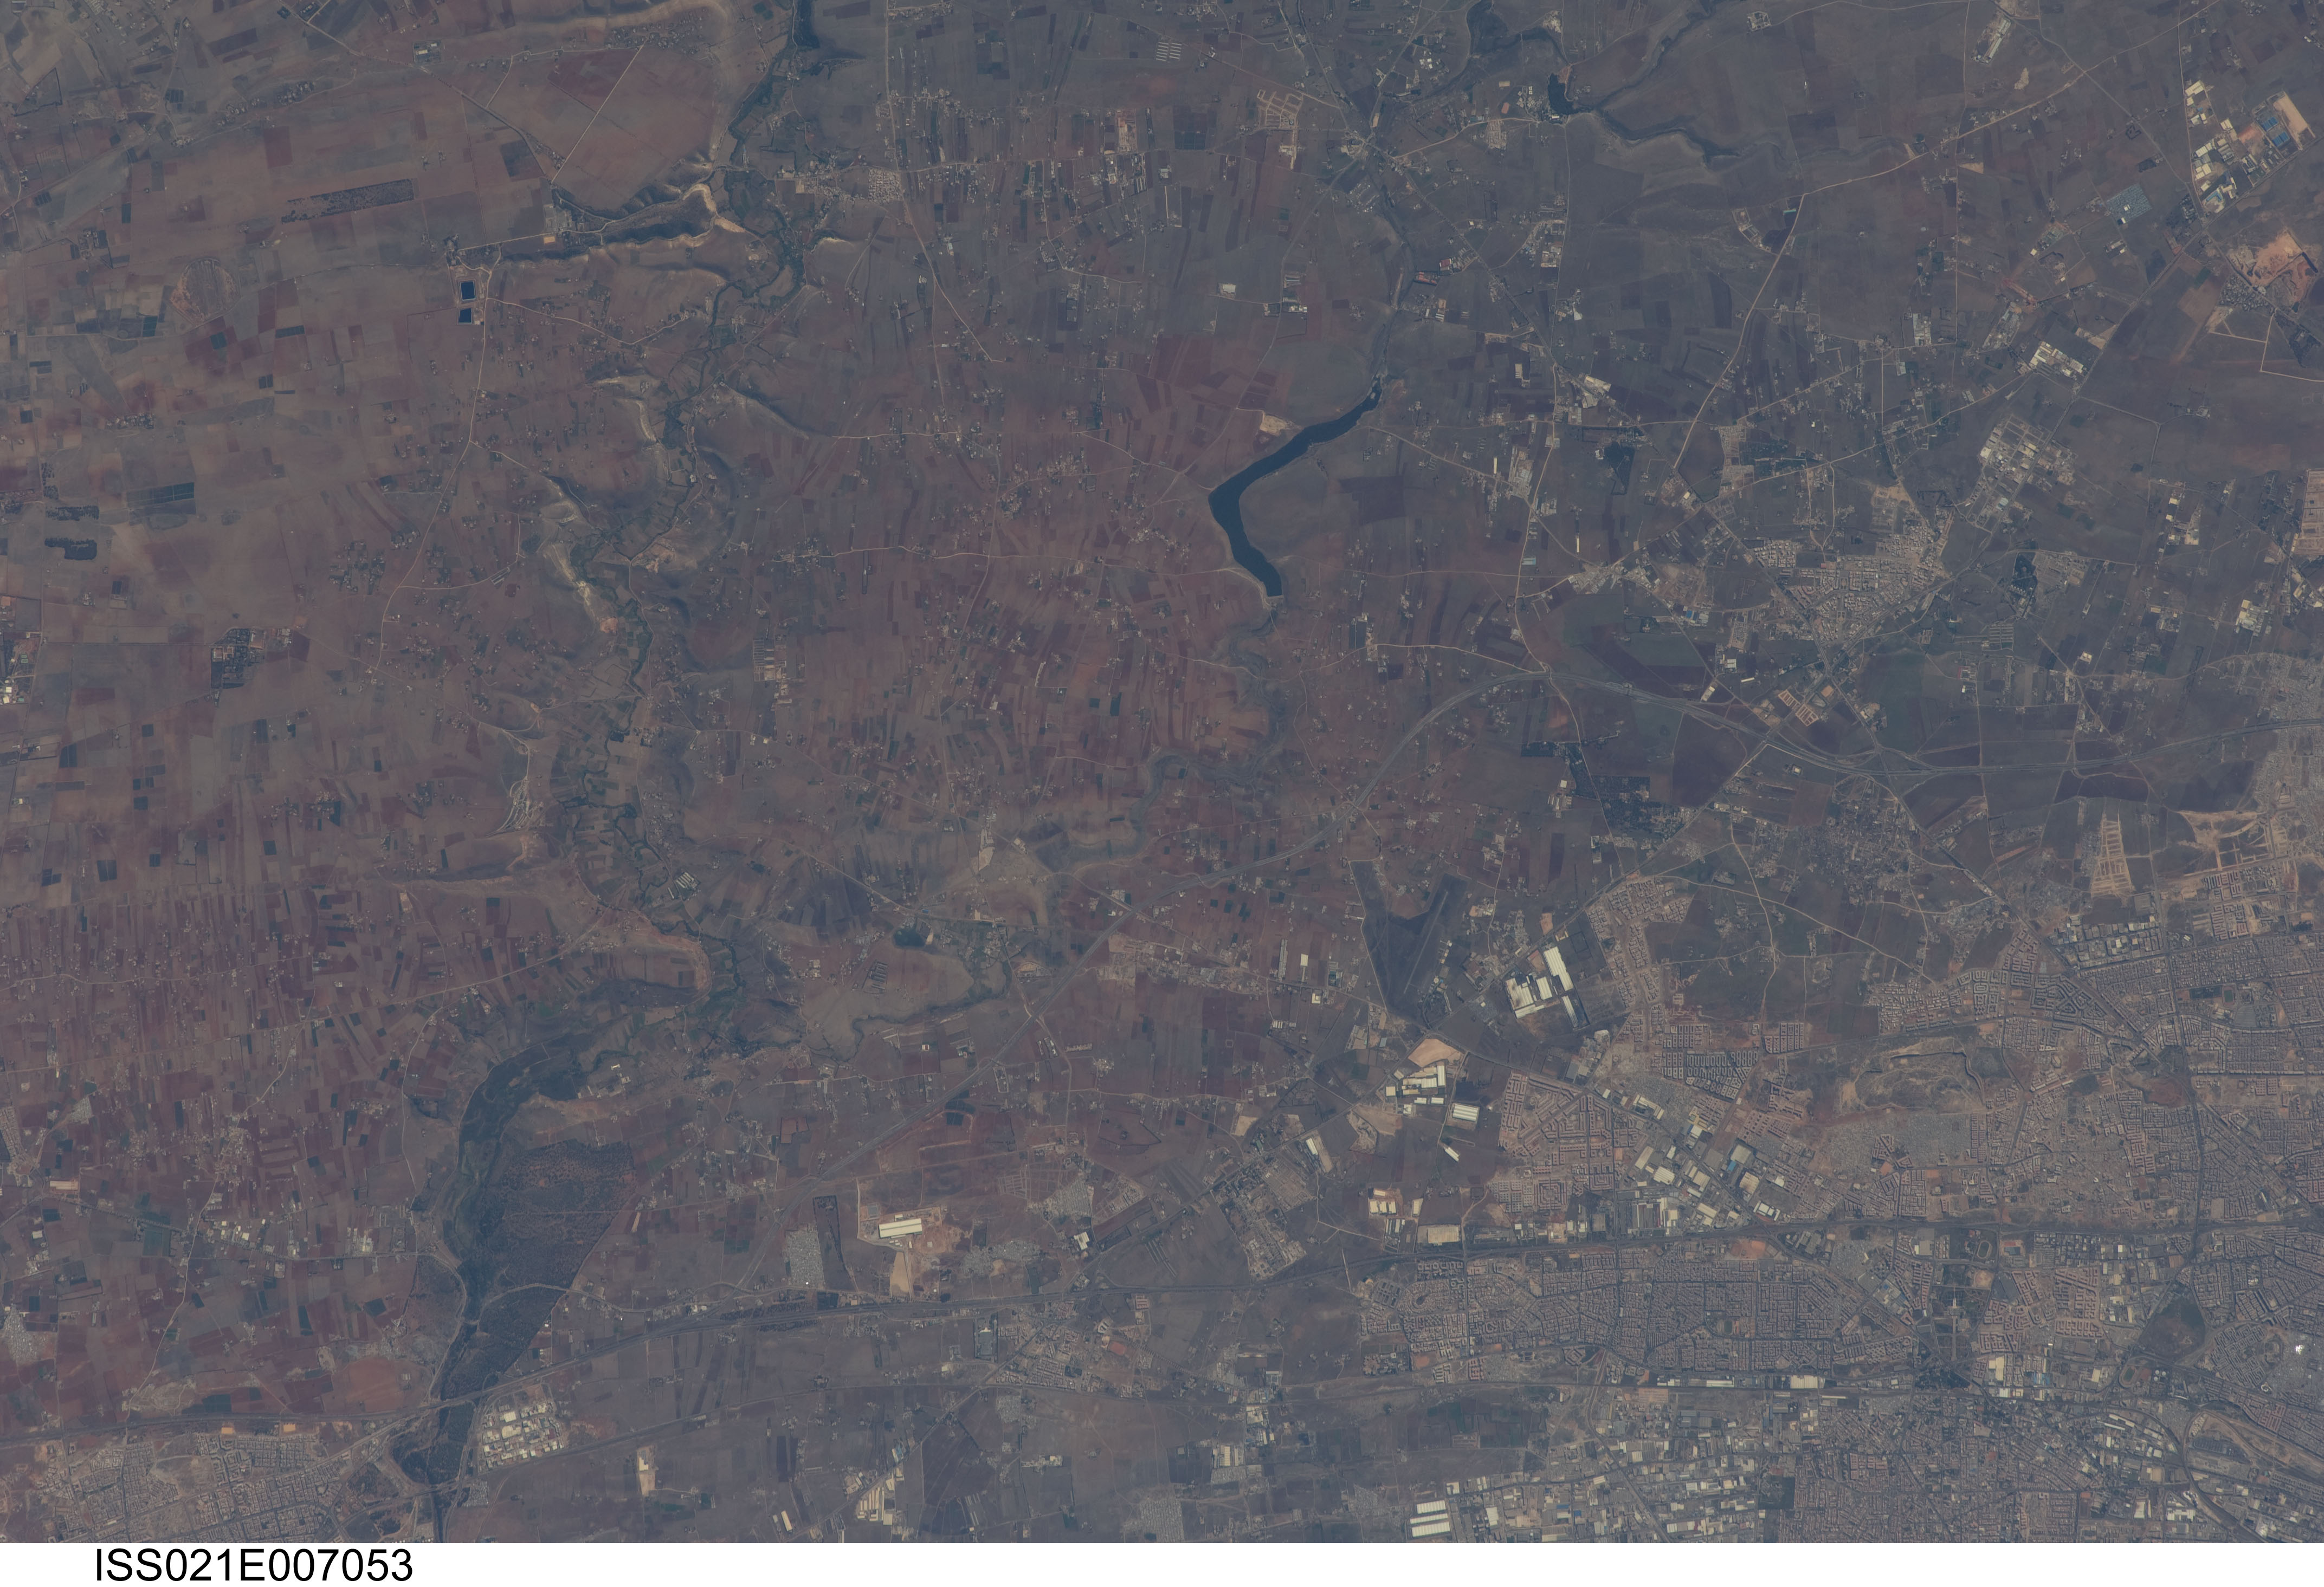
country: MOROCCO
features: BARRAGE OUED HASSAR,CASABLANCA MOROCCO
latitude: 33.6
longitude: -7.4
